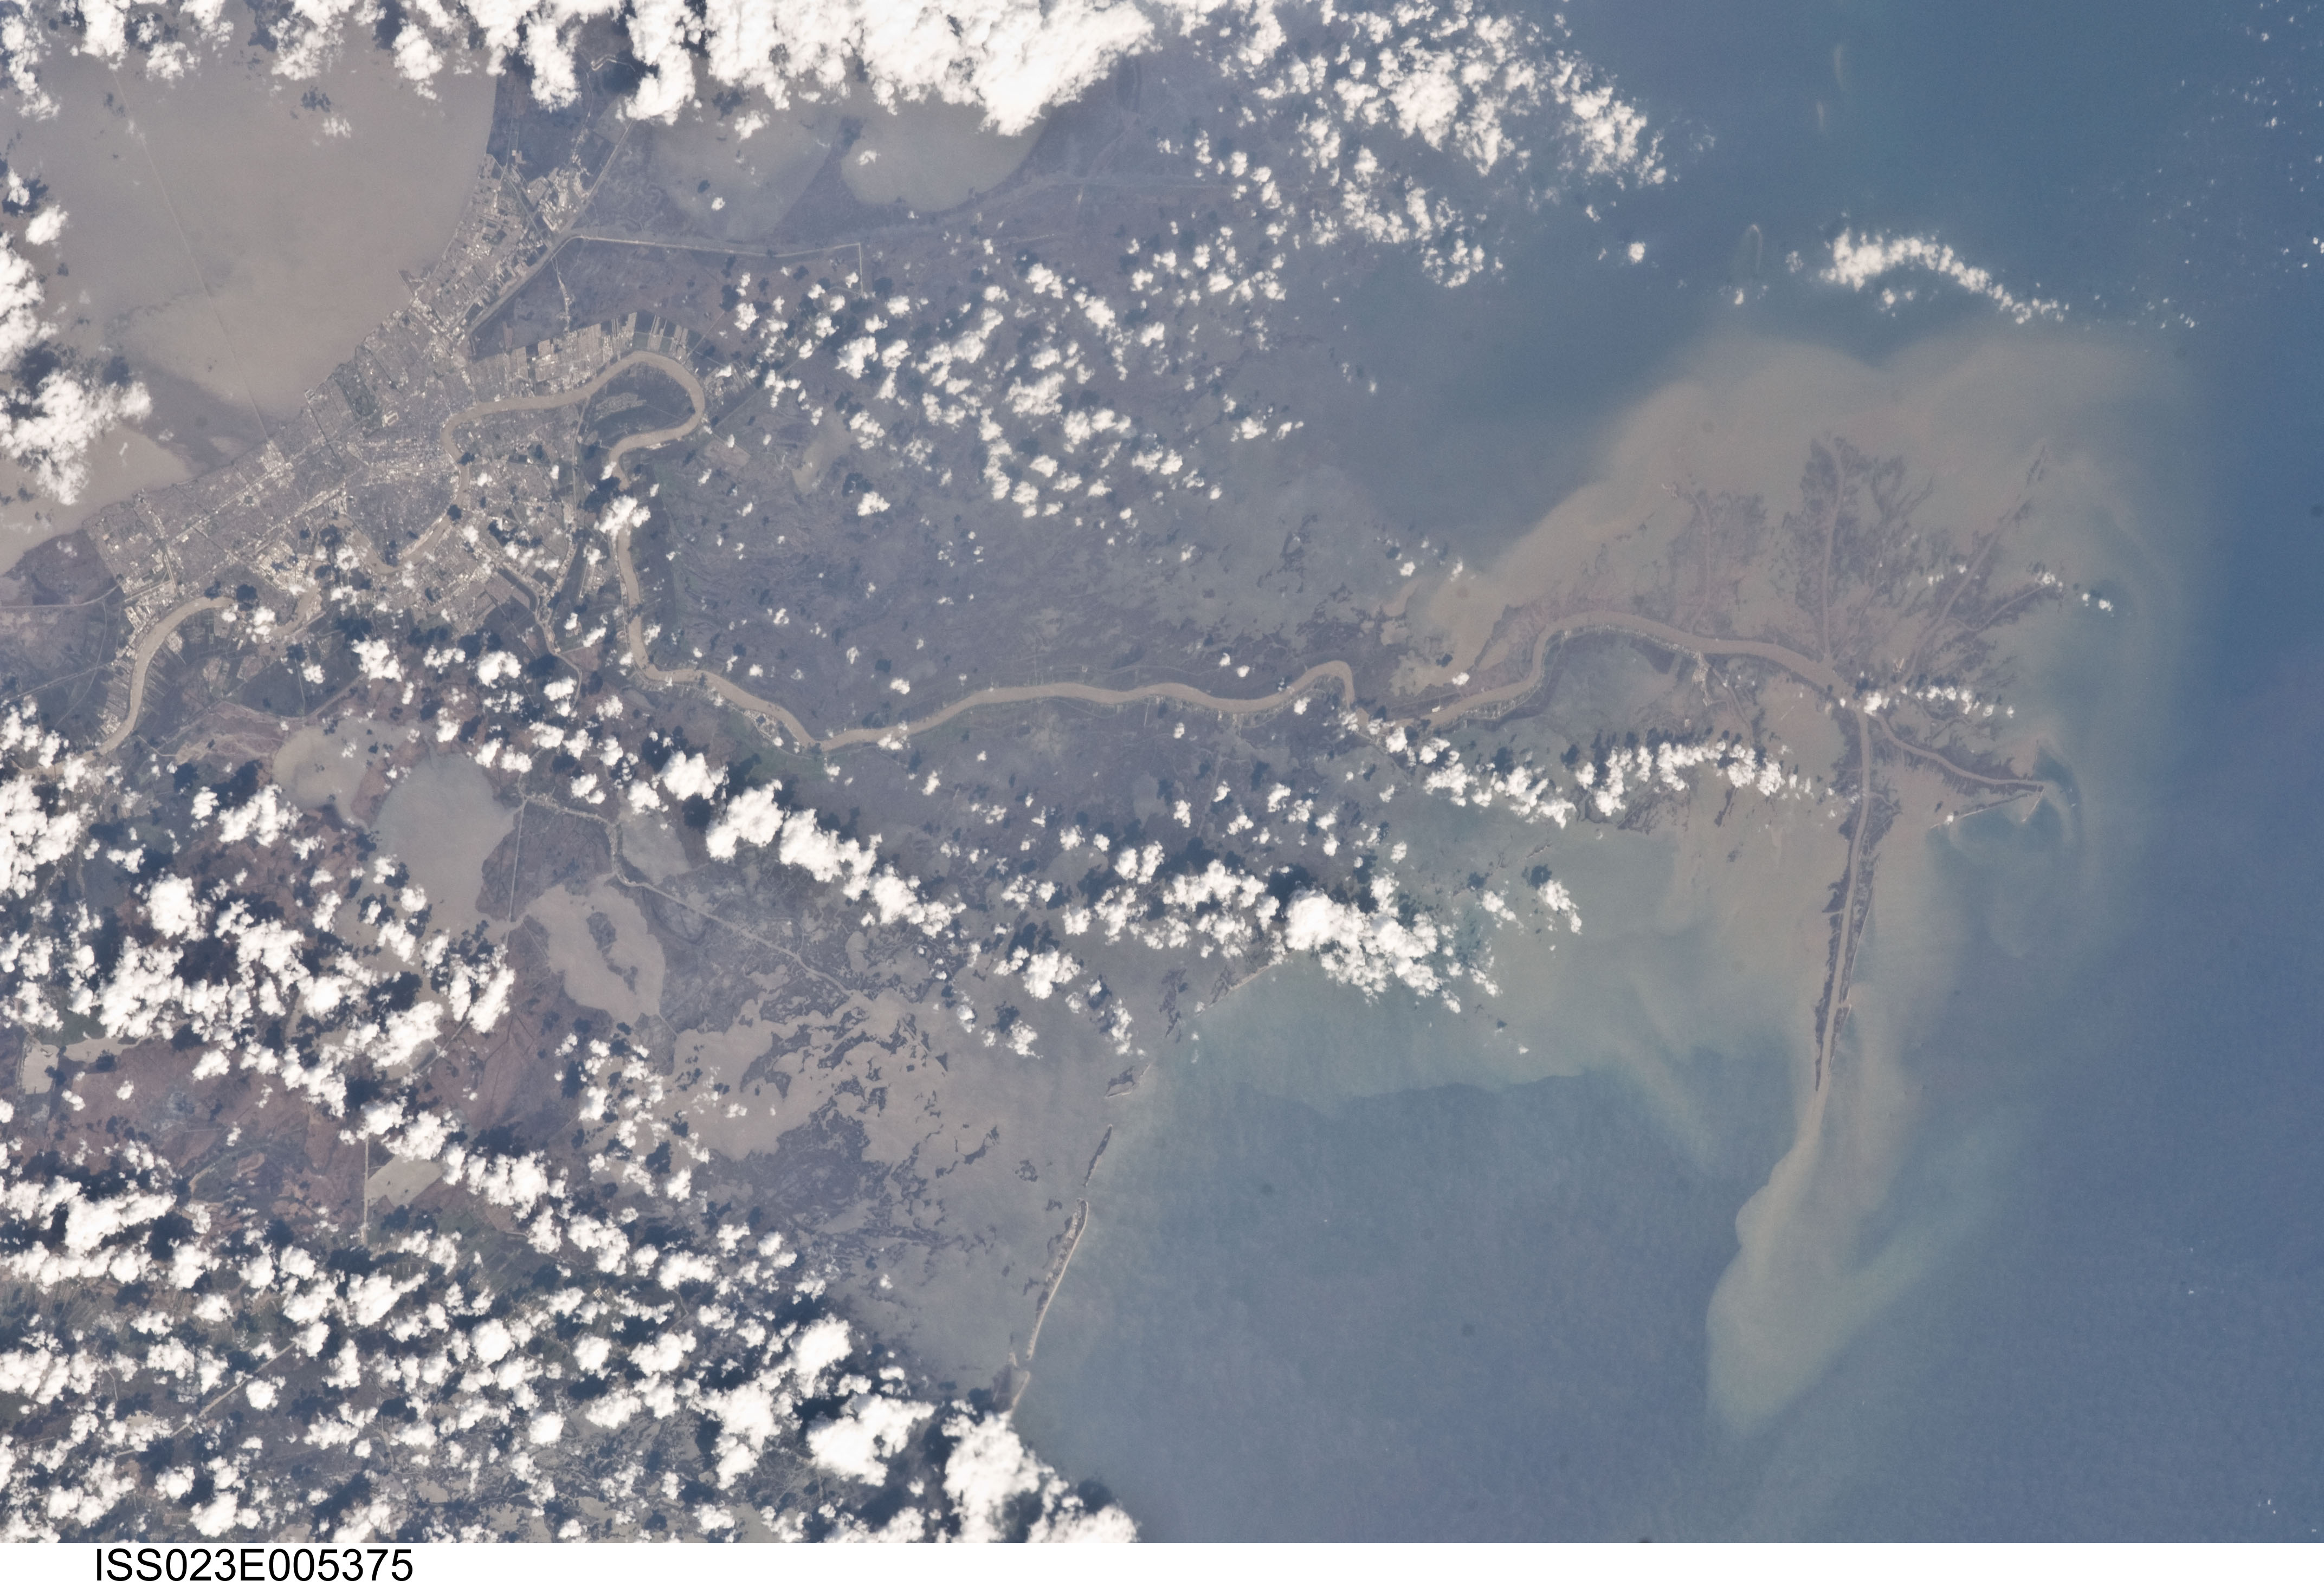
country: USA-LOUISIANA
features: MISSISSIPPI RIVER DELTA, NEW ORLEANS
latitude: 29.5
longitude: -90.0
